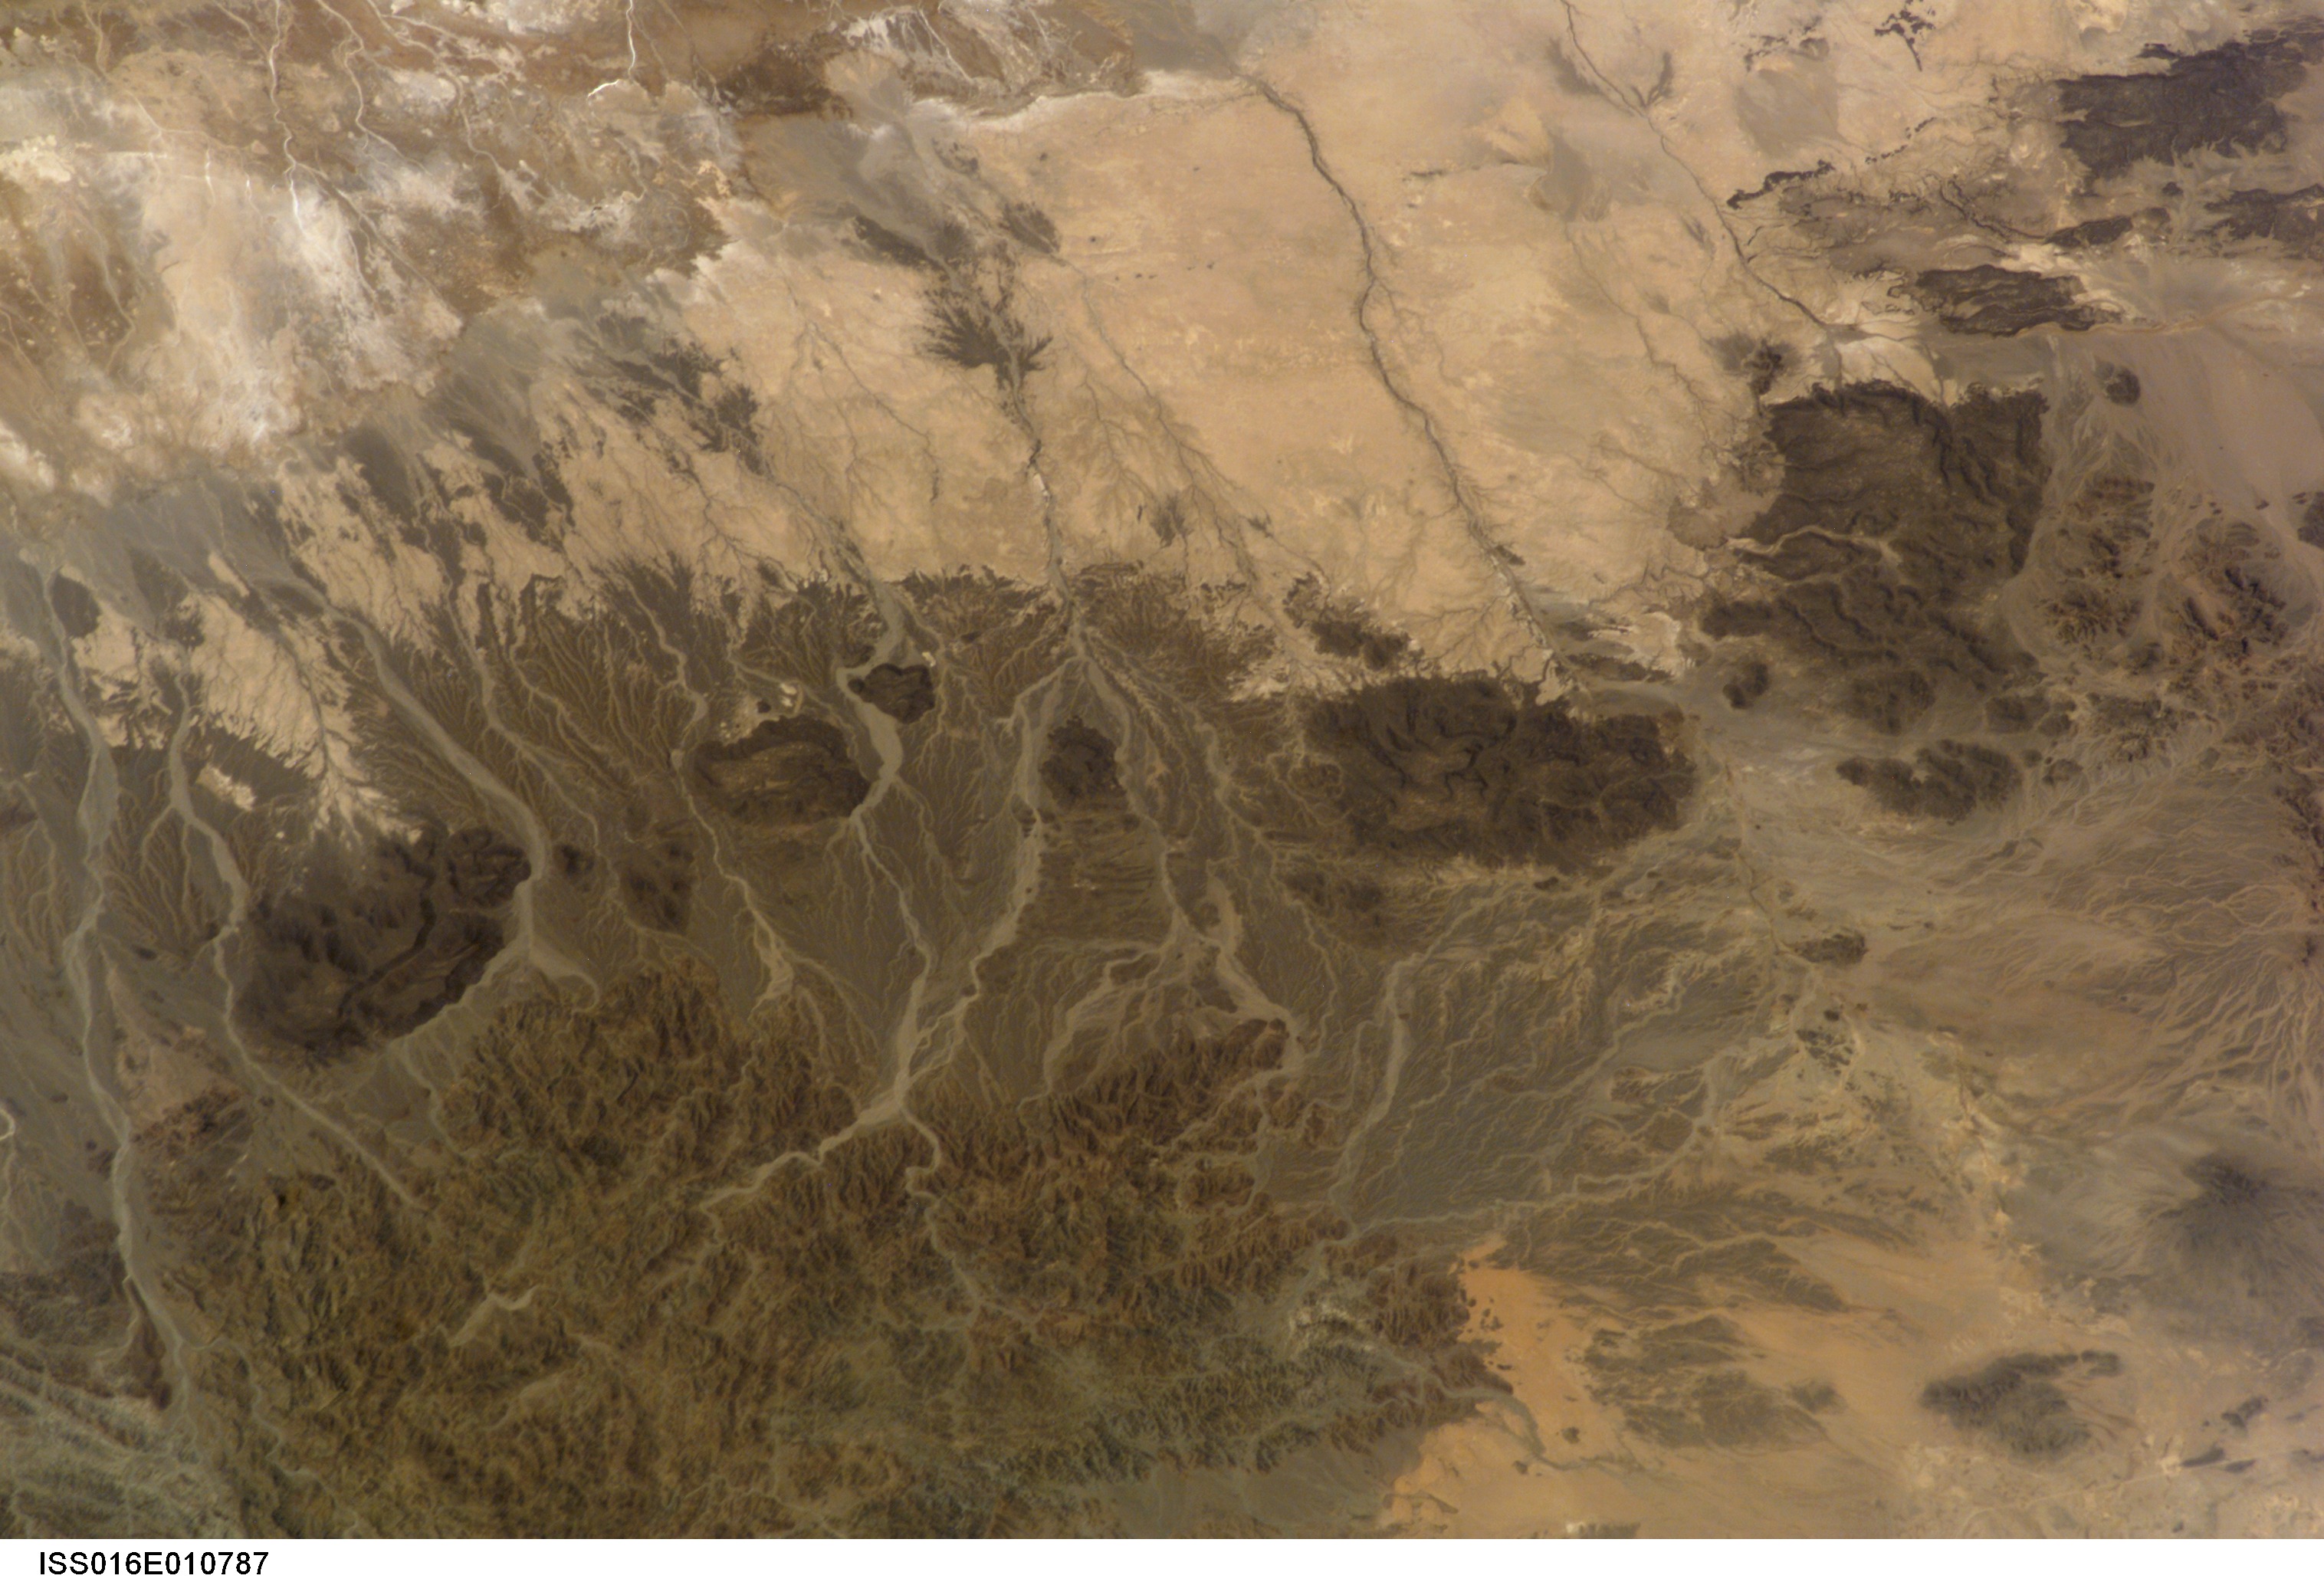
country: ERITREA
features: DENAKIL DESERT, WADIS, HILLS
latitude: 14.5
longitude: 40.5
